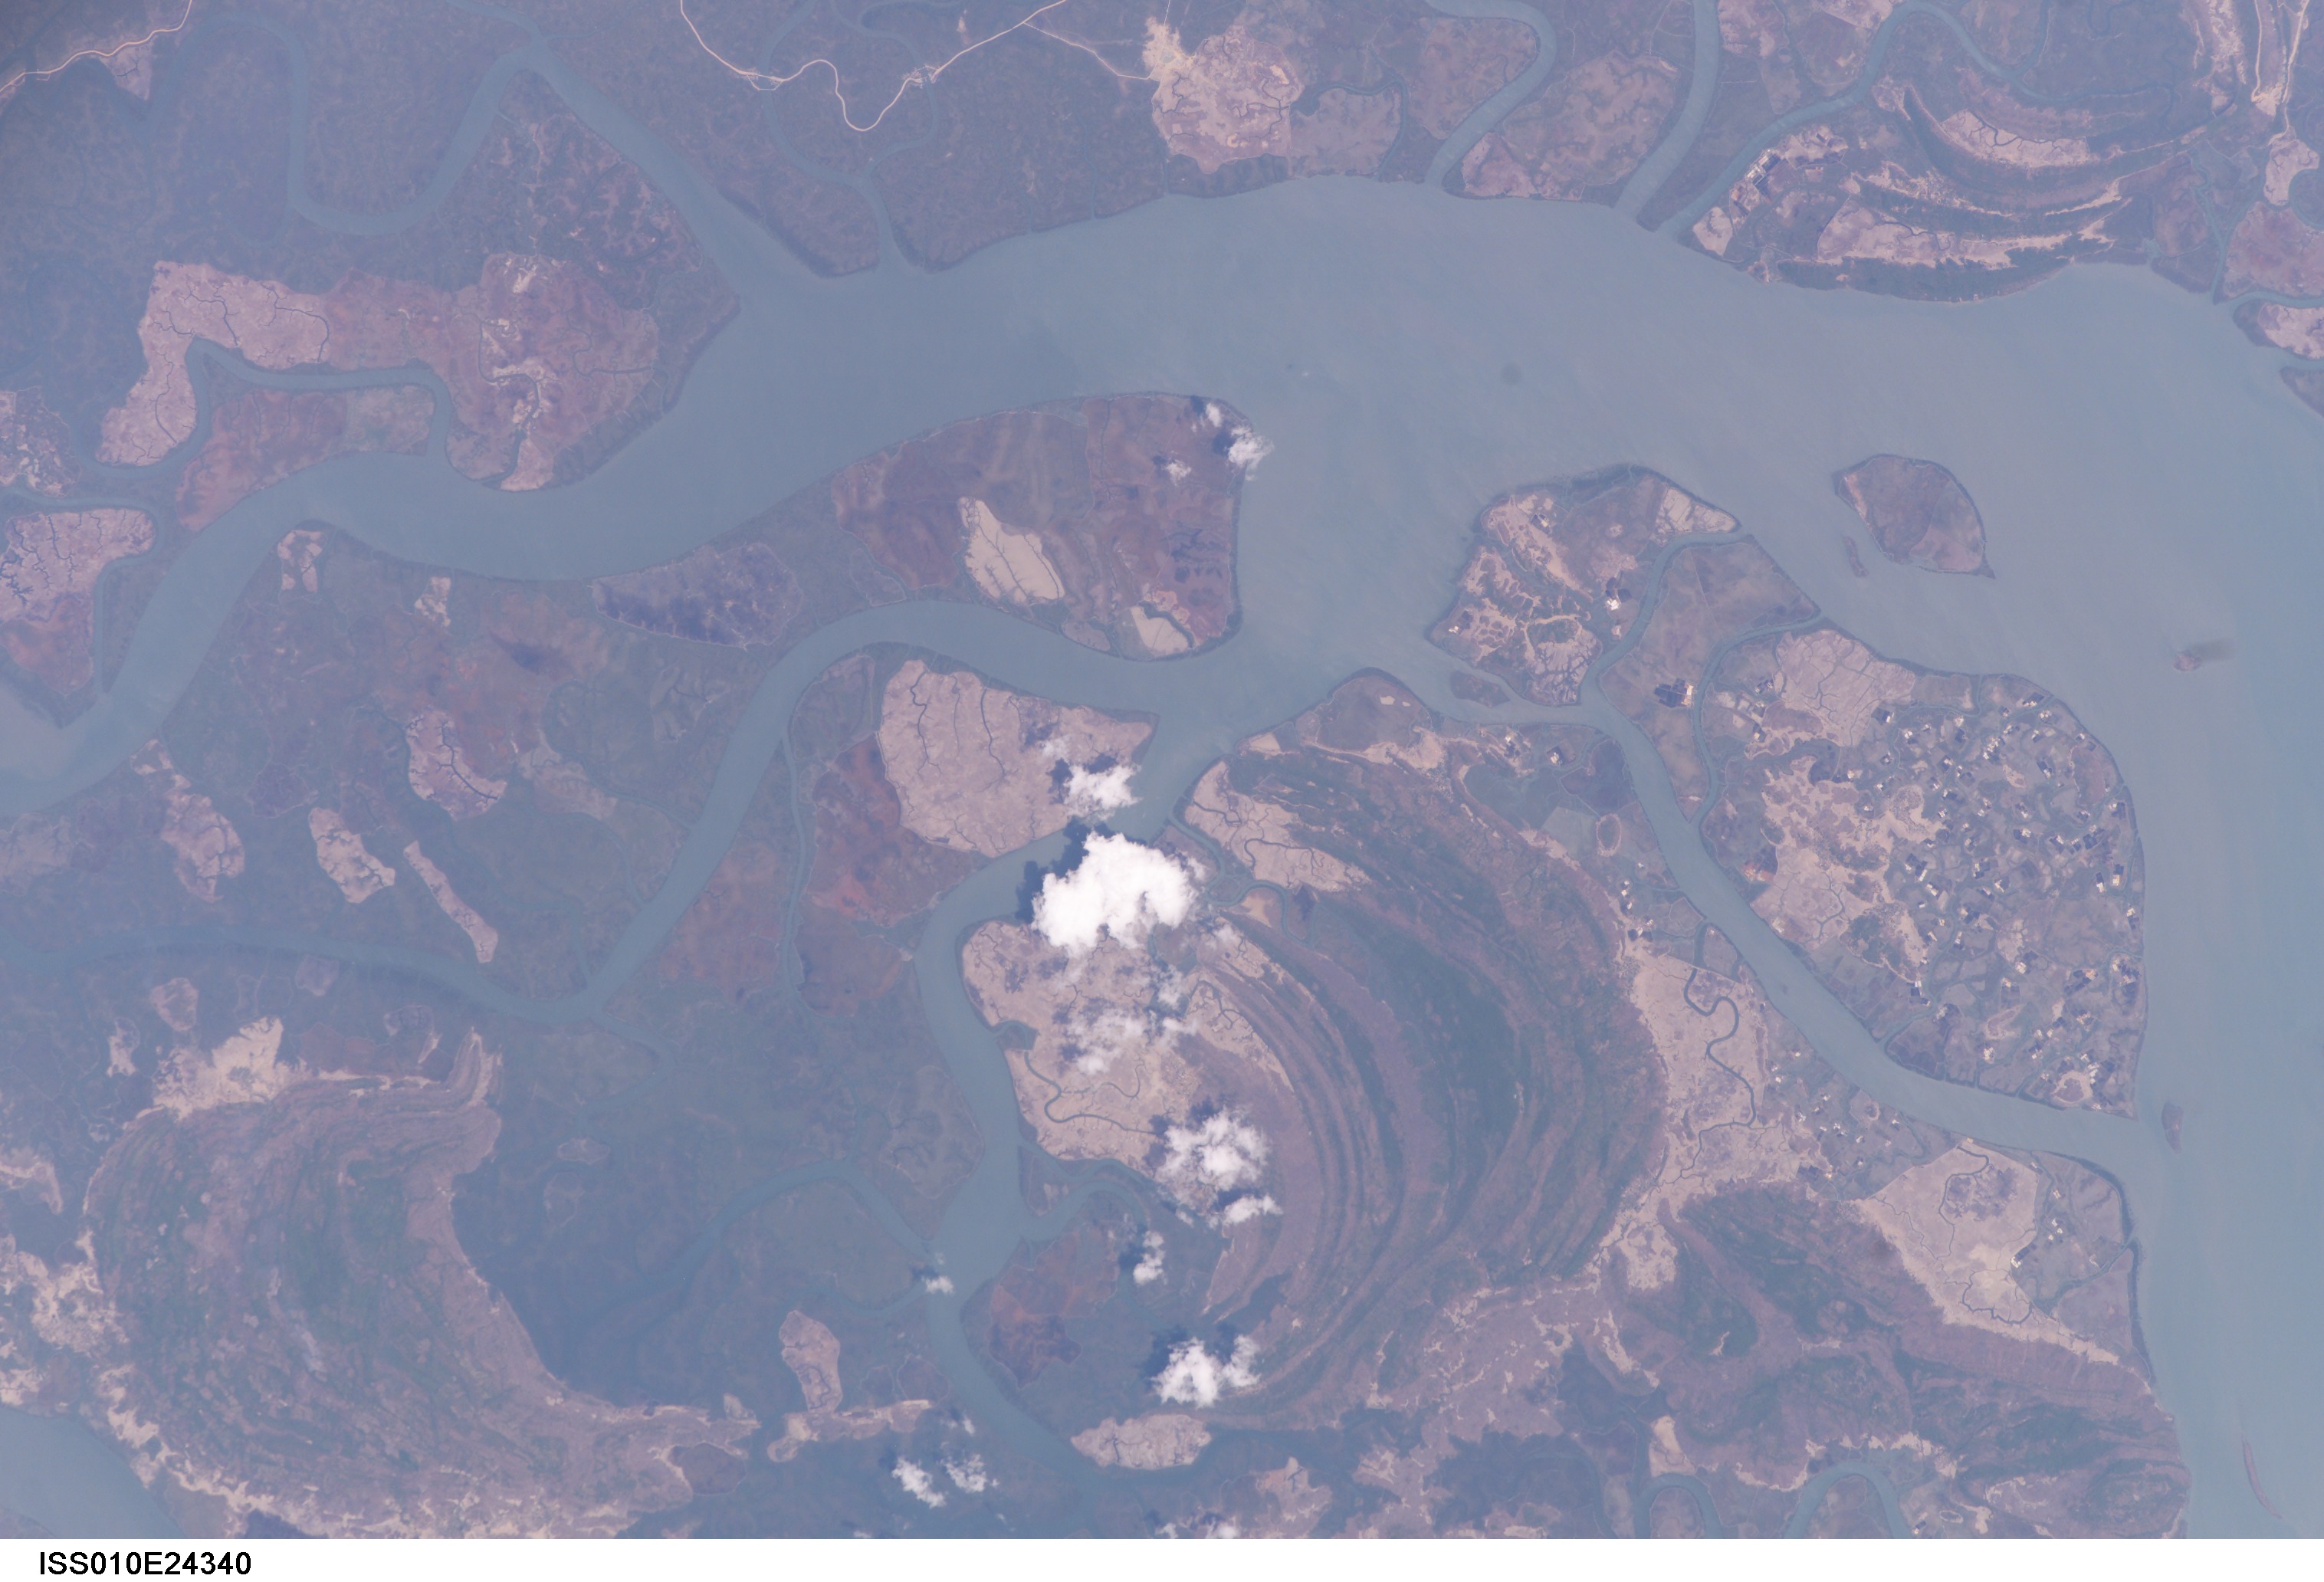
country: MYANMAR (BURMA)
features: ESTUARY, ARCUATE ROCK FORMS
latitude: 19.3
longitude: 93.8
